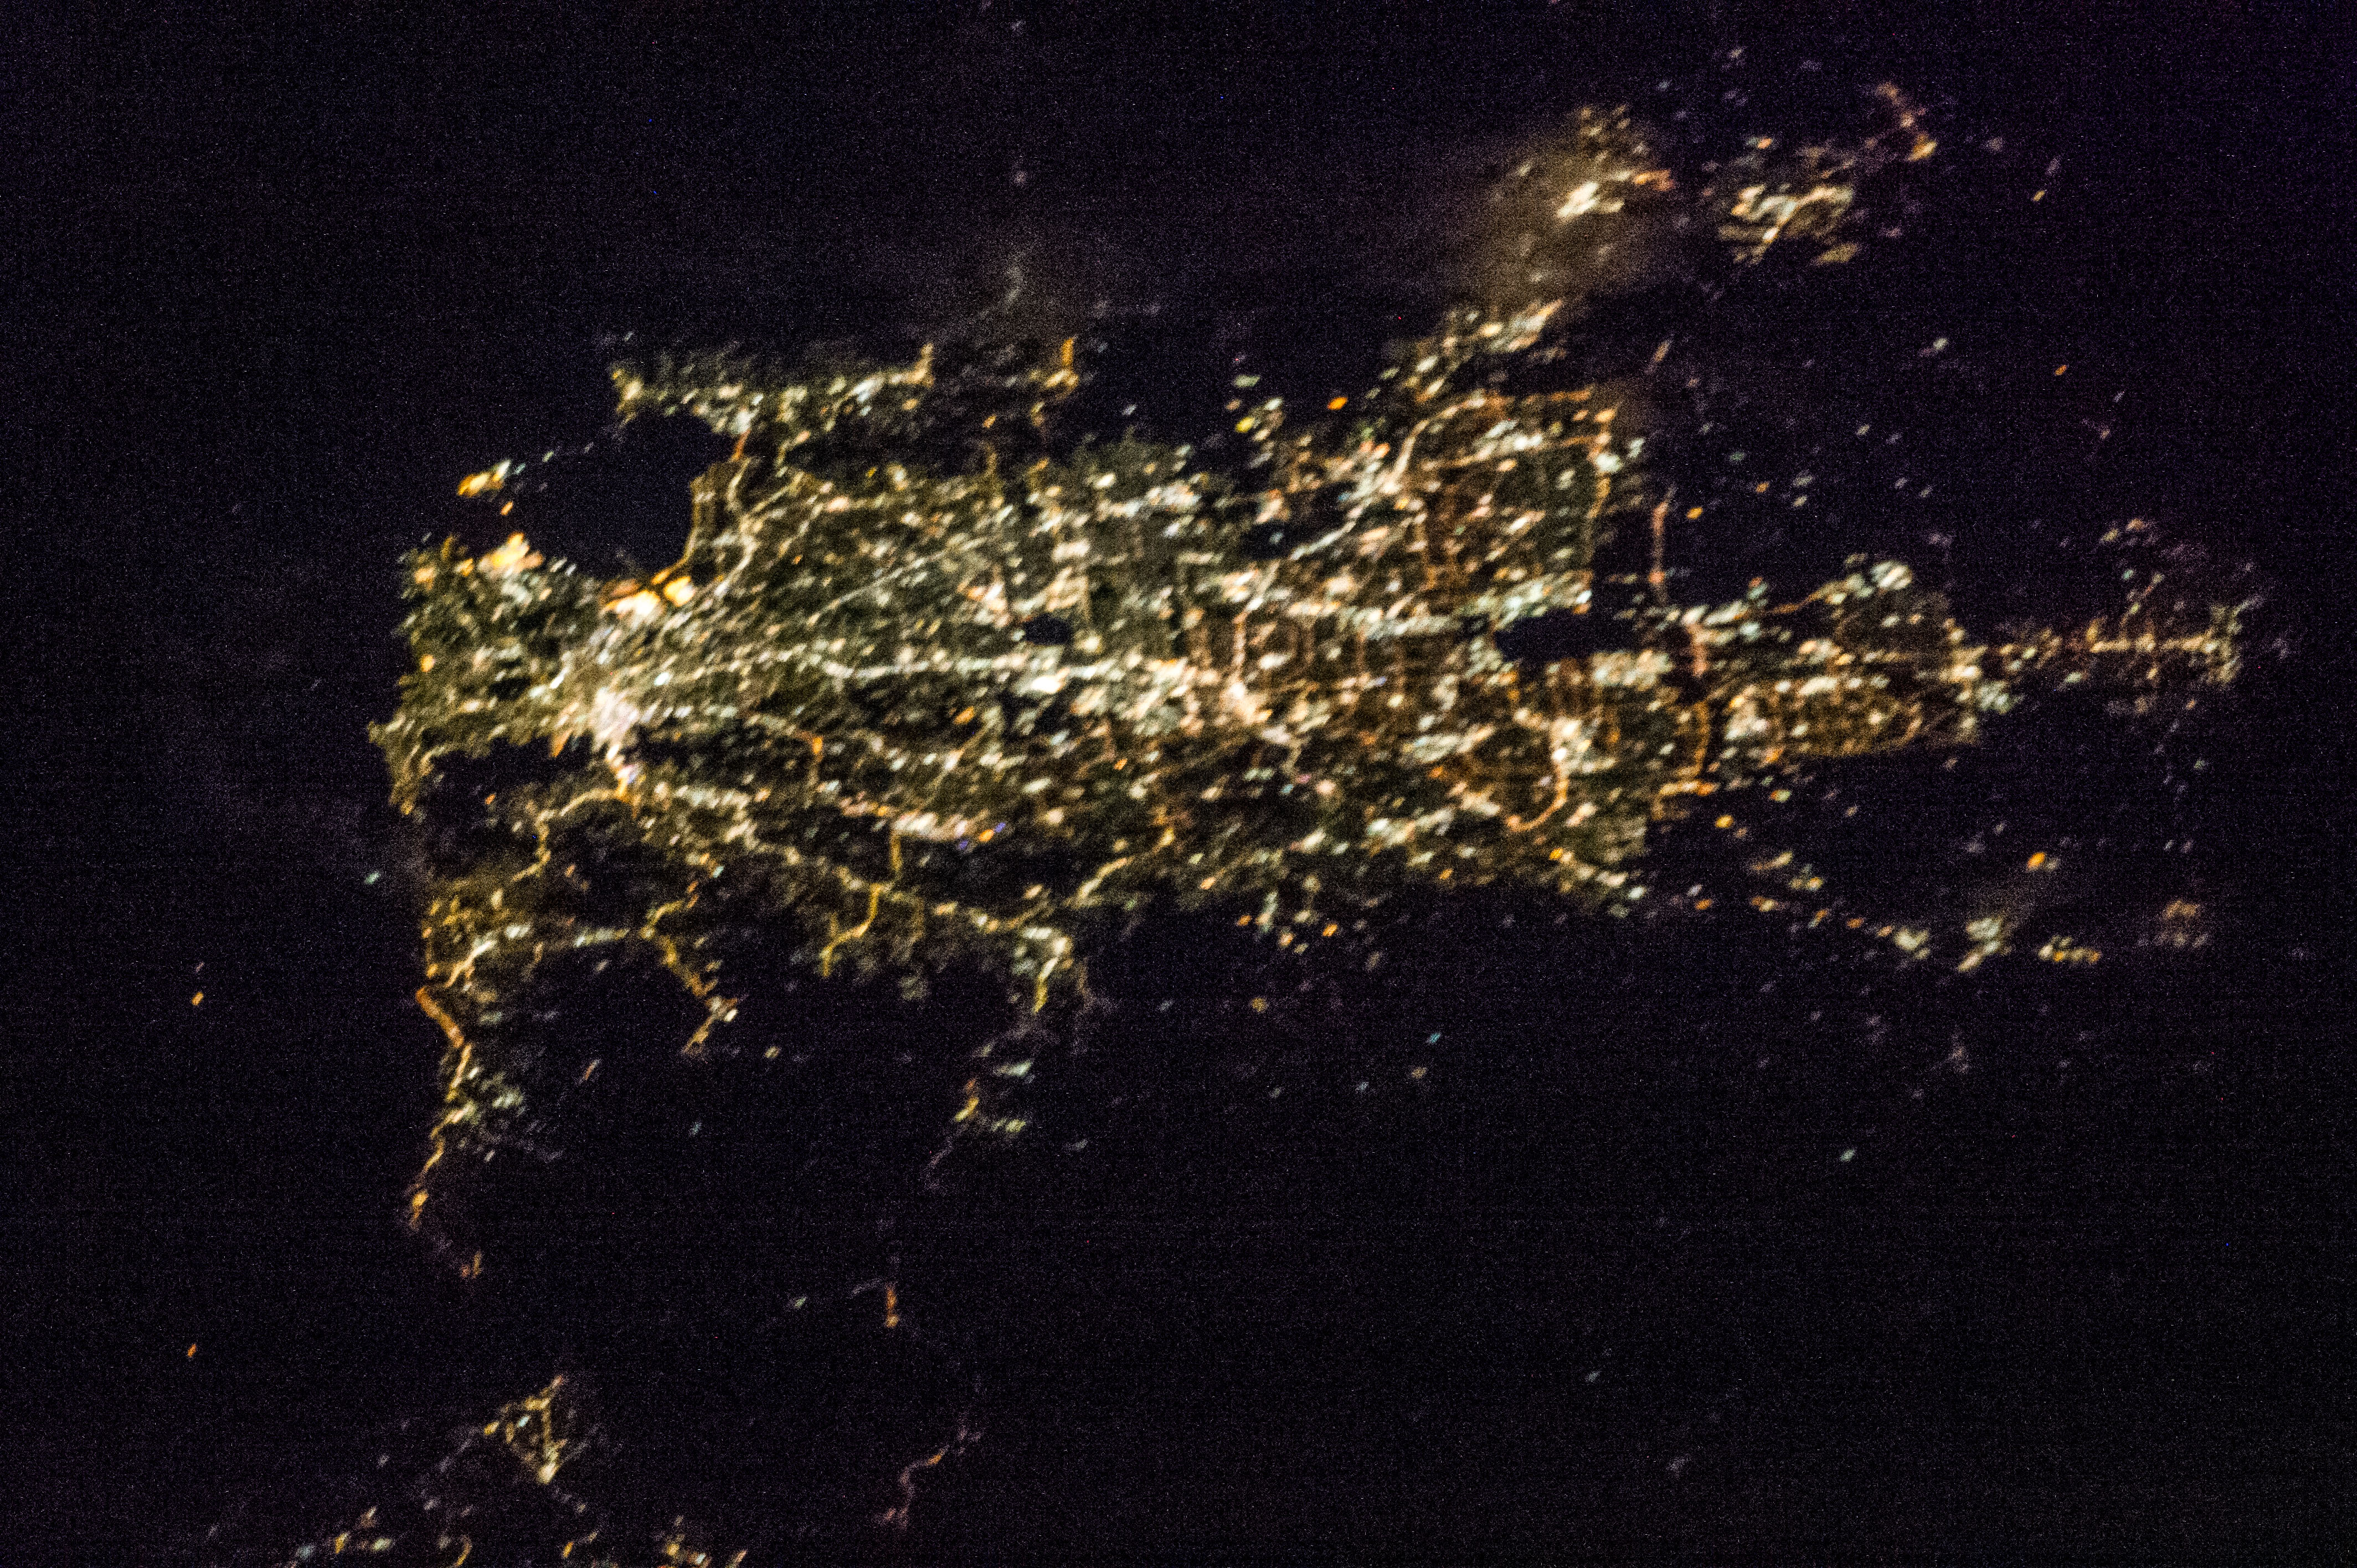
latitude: -33.5
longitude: 151.4
